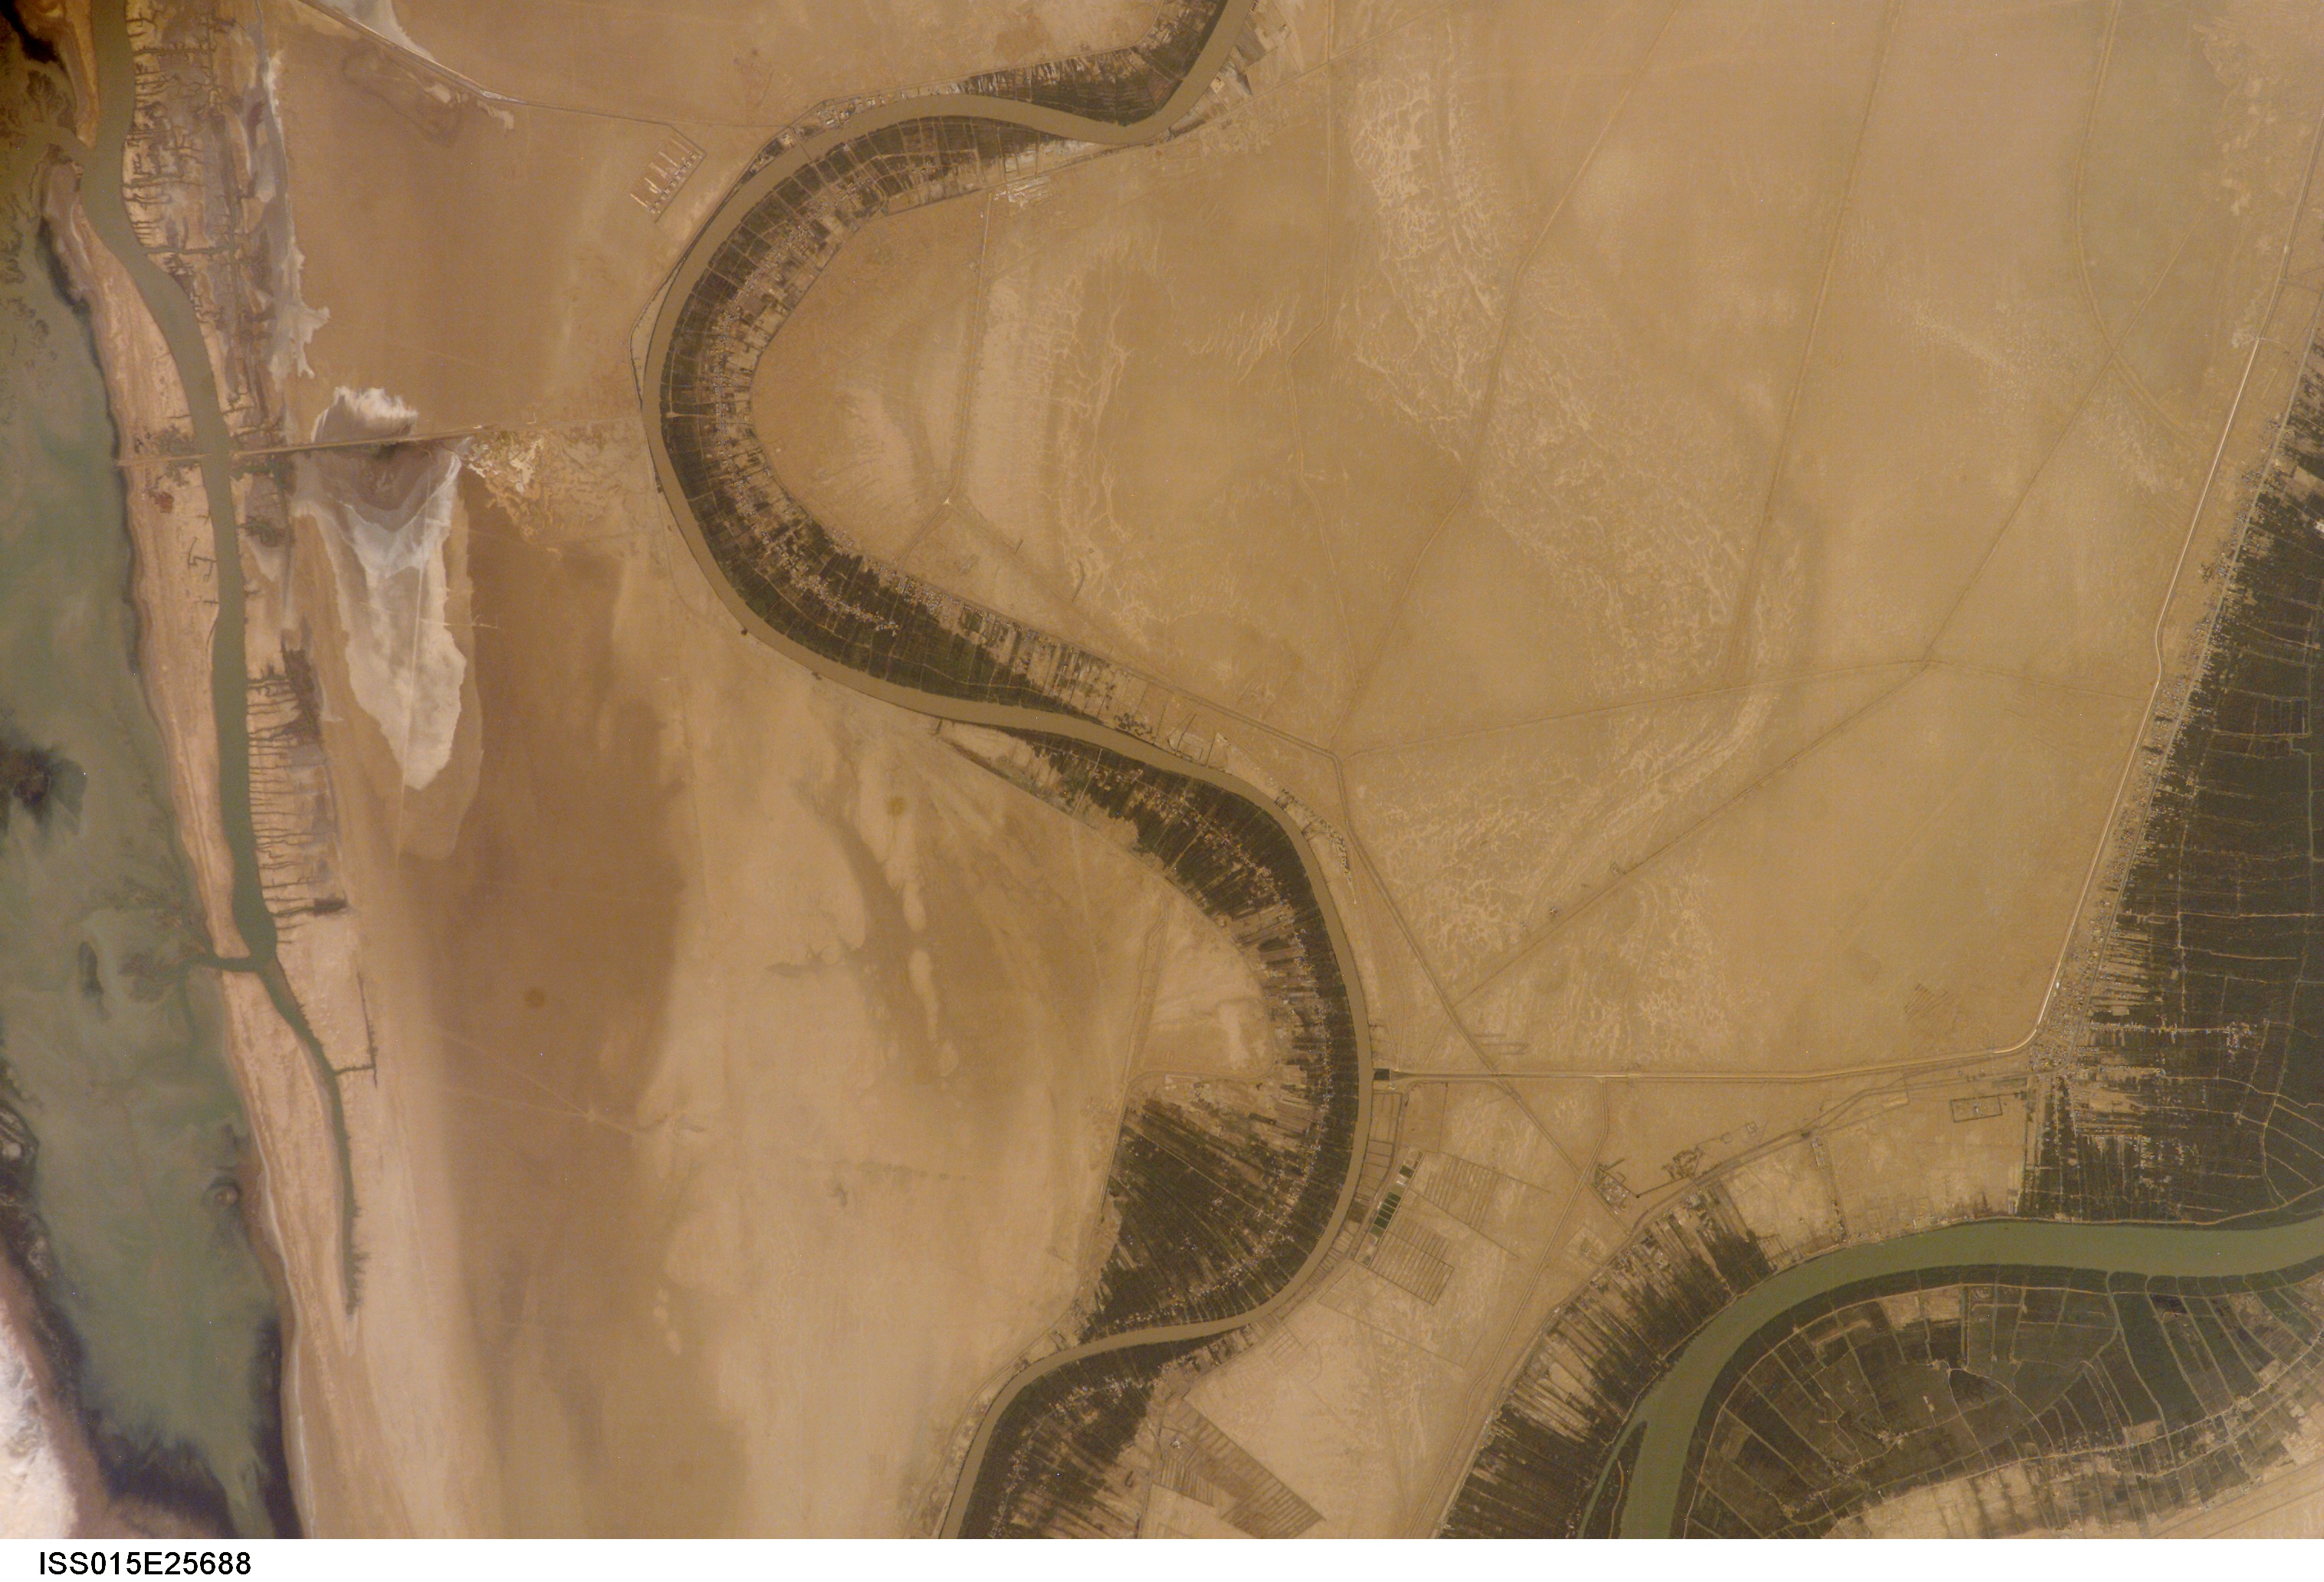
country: IRAN
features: KARUN R. DELTA, AGR., CHANNELS
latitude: 30.2
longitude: 48.5
